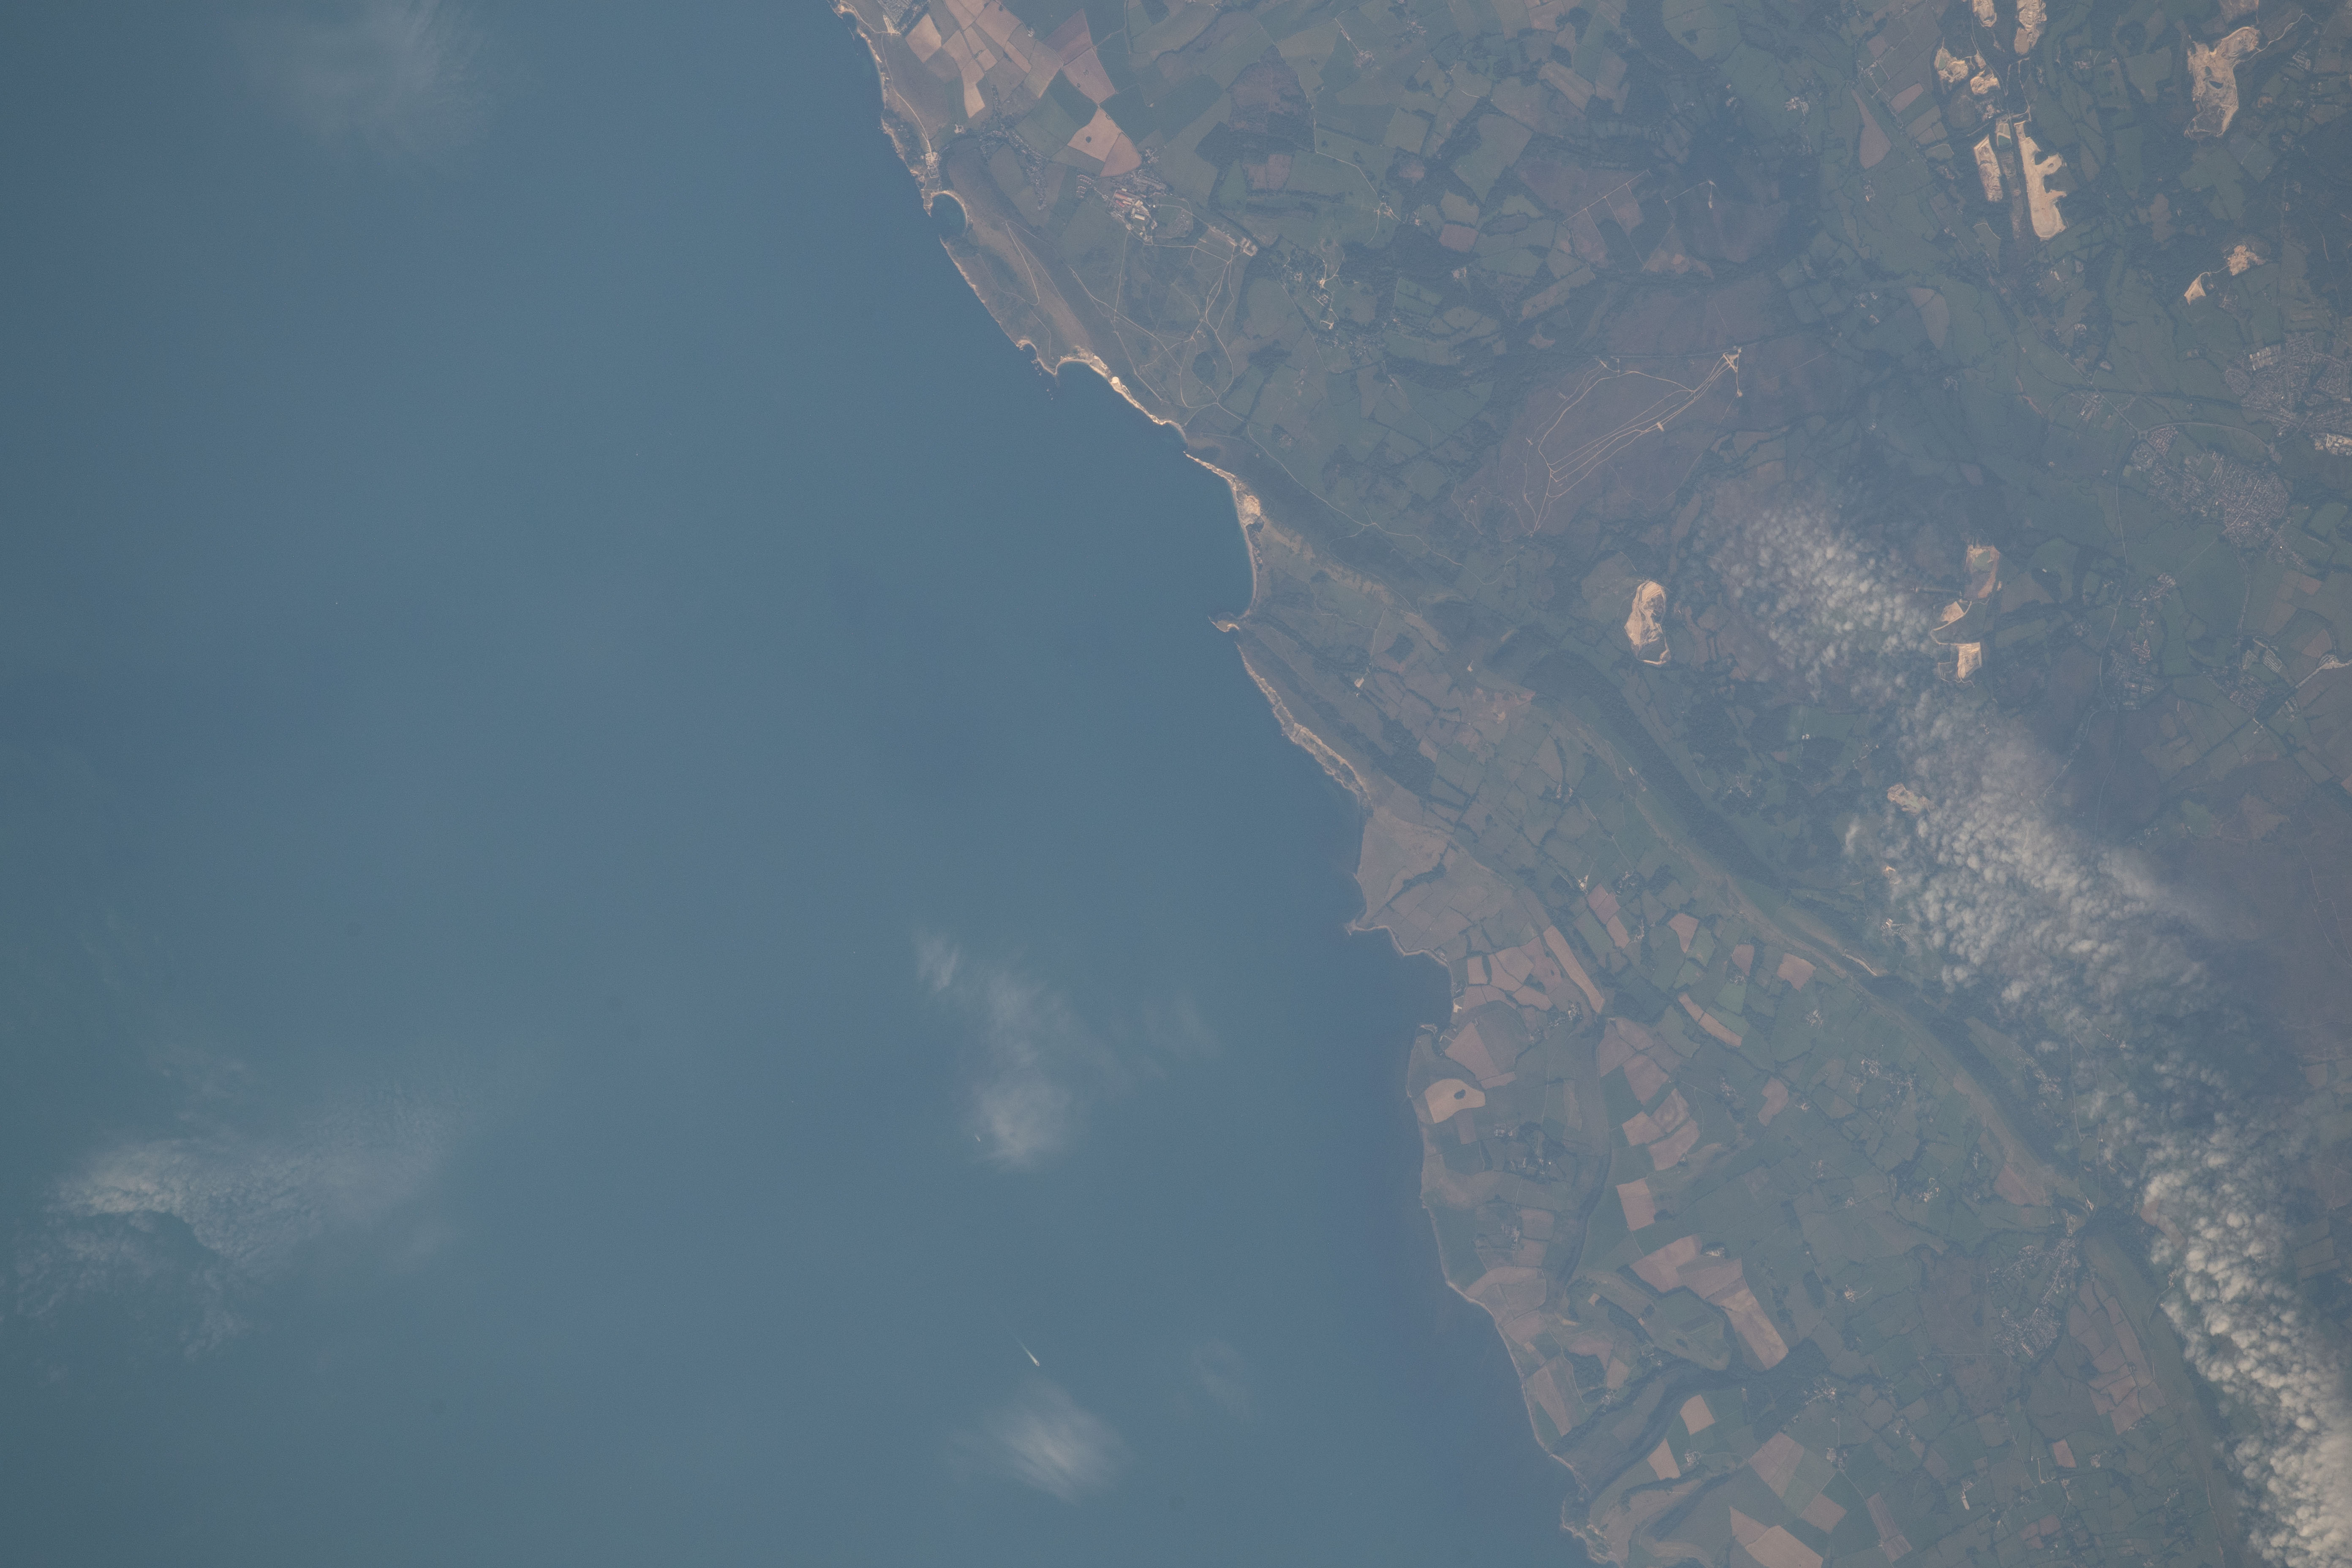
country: UK-ENGLAND
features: ENGLISH CHANNEL, WEYMOUTH BAY, ISLE OF PORTLAND
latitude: 50.6
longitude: -2.2
